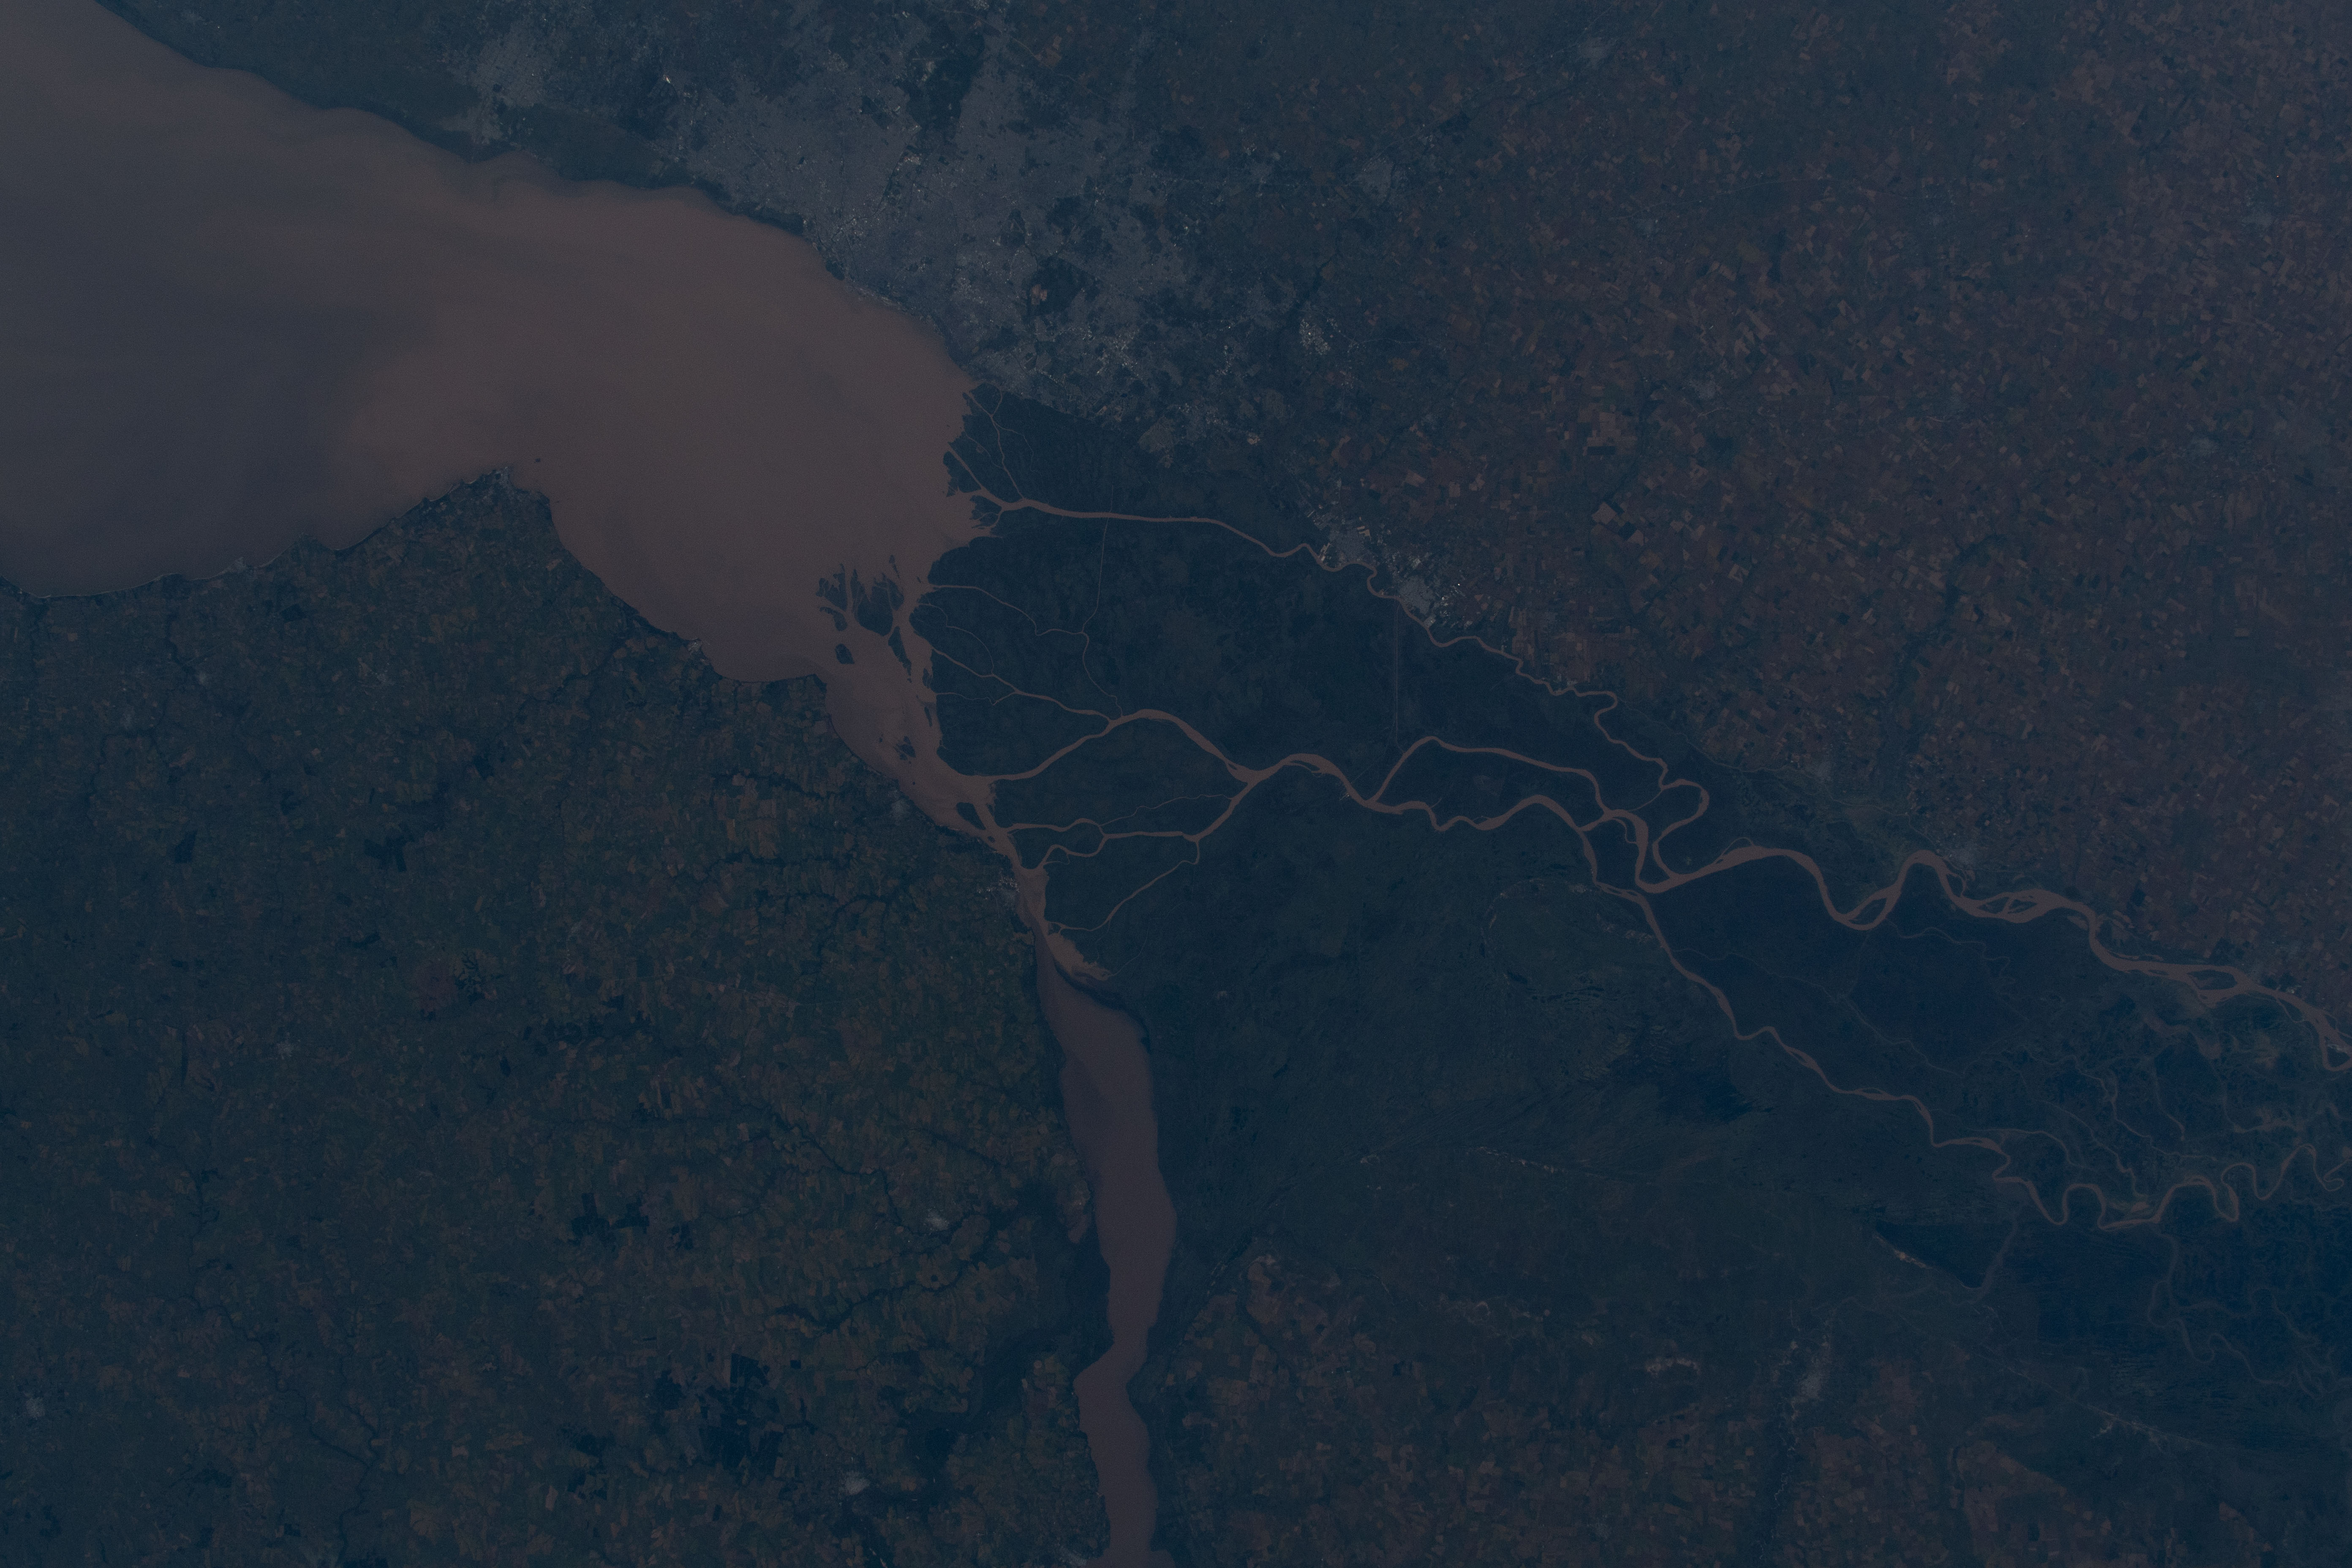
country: ARGENTINA
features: NUEVA PALMIRA, URUGUAY RIVER, RIO PARANA GUAZU
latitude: -34.0
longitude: -58.5
